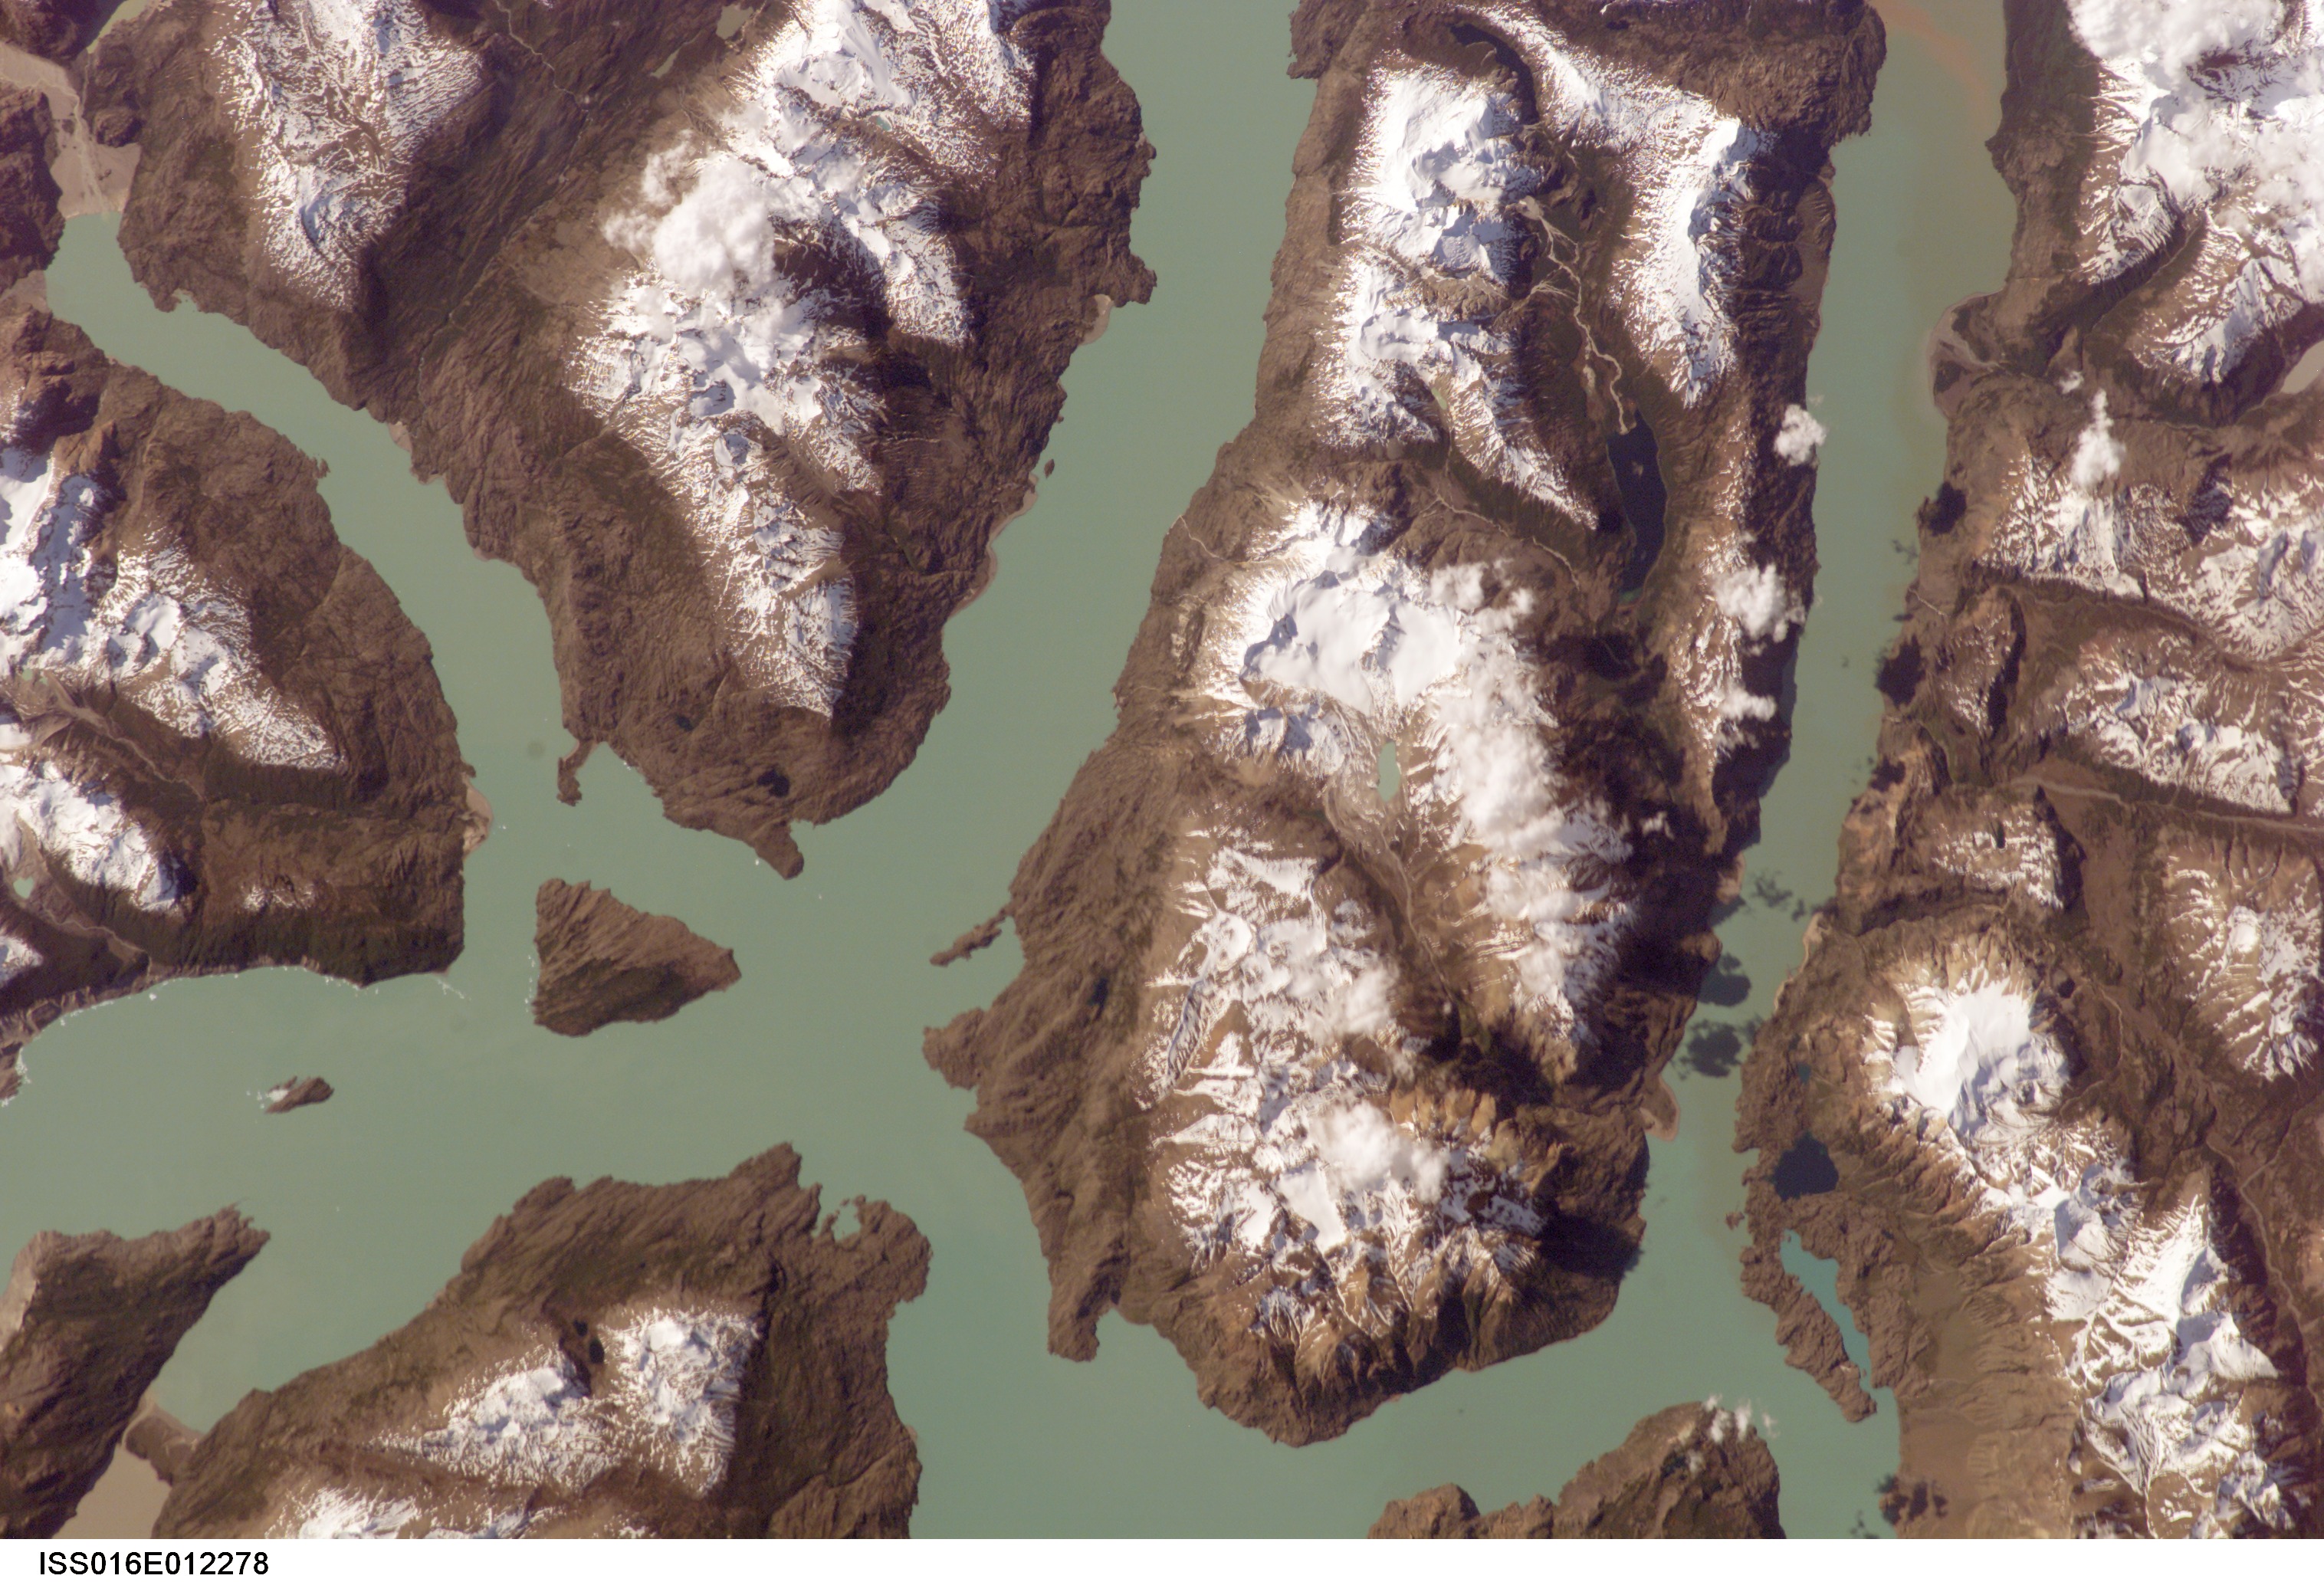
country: CHILE
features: O'HIGGINS LAKE, MTS., SNOW
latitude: -48.5
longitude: -73.0
